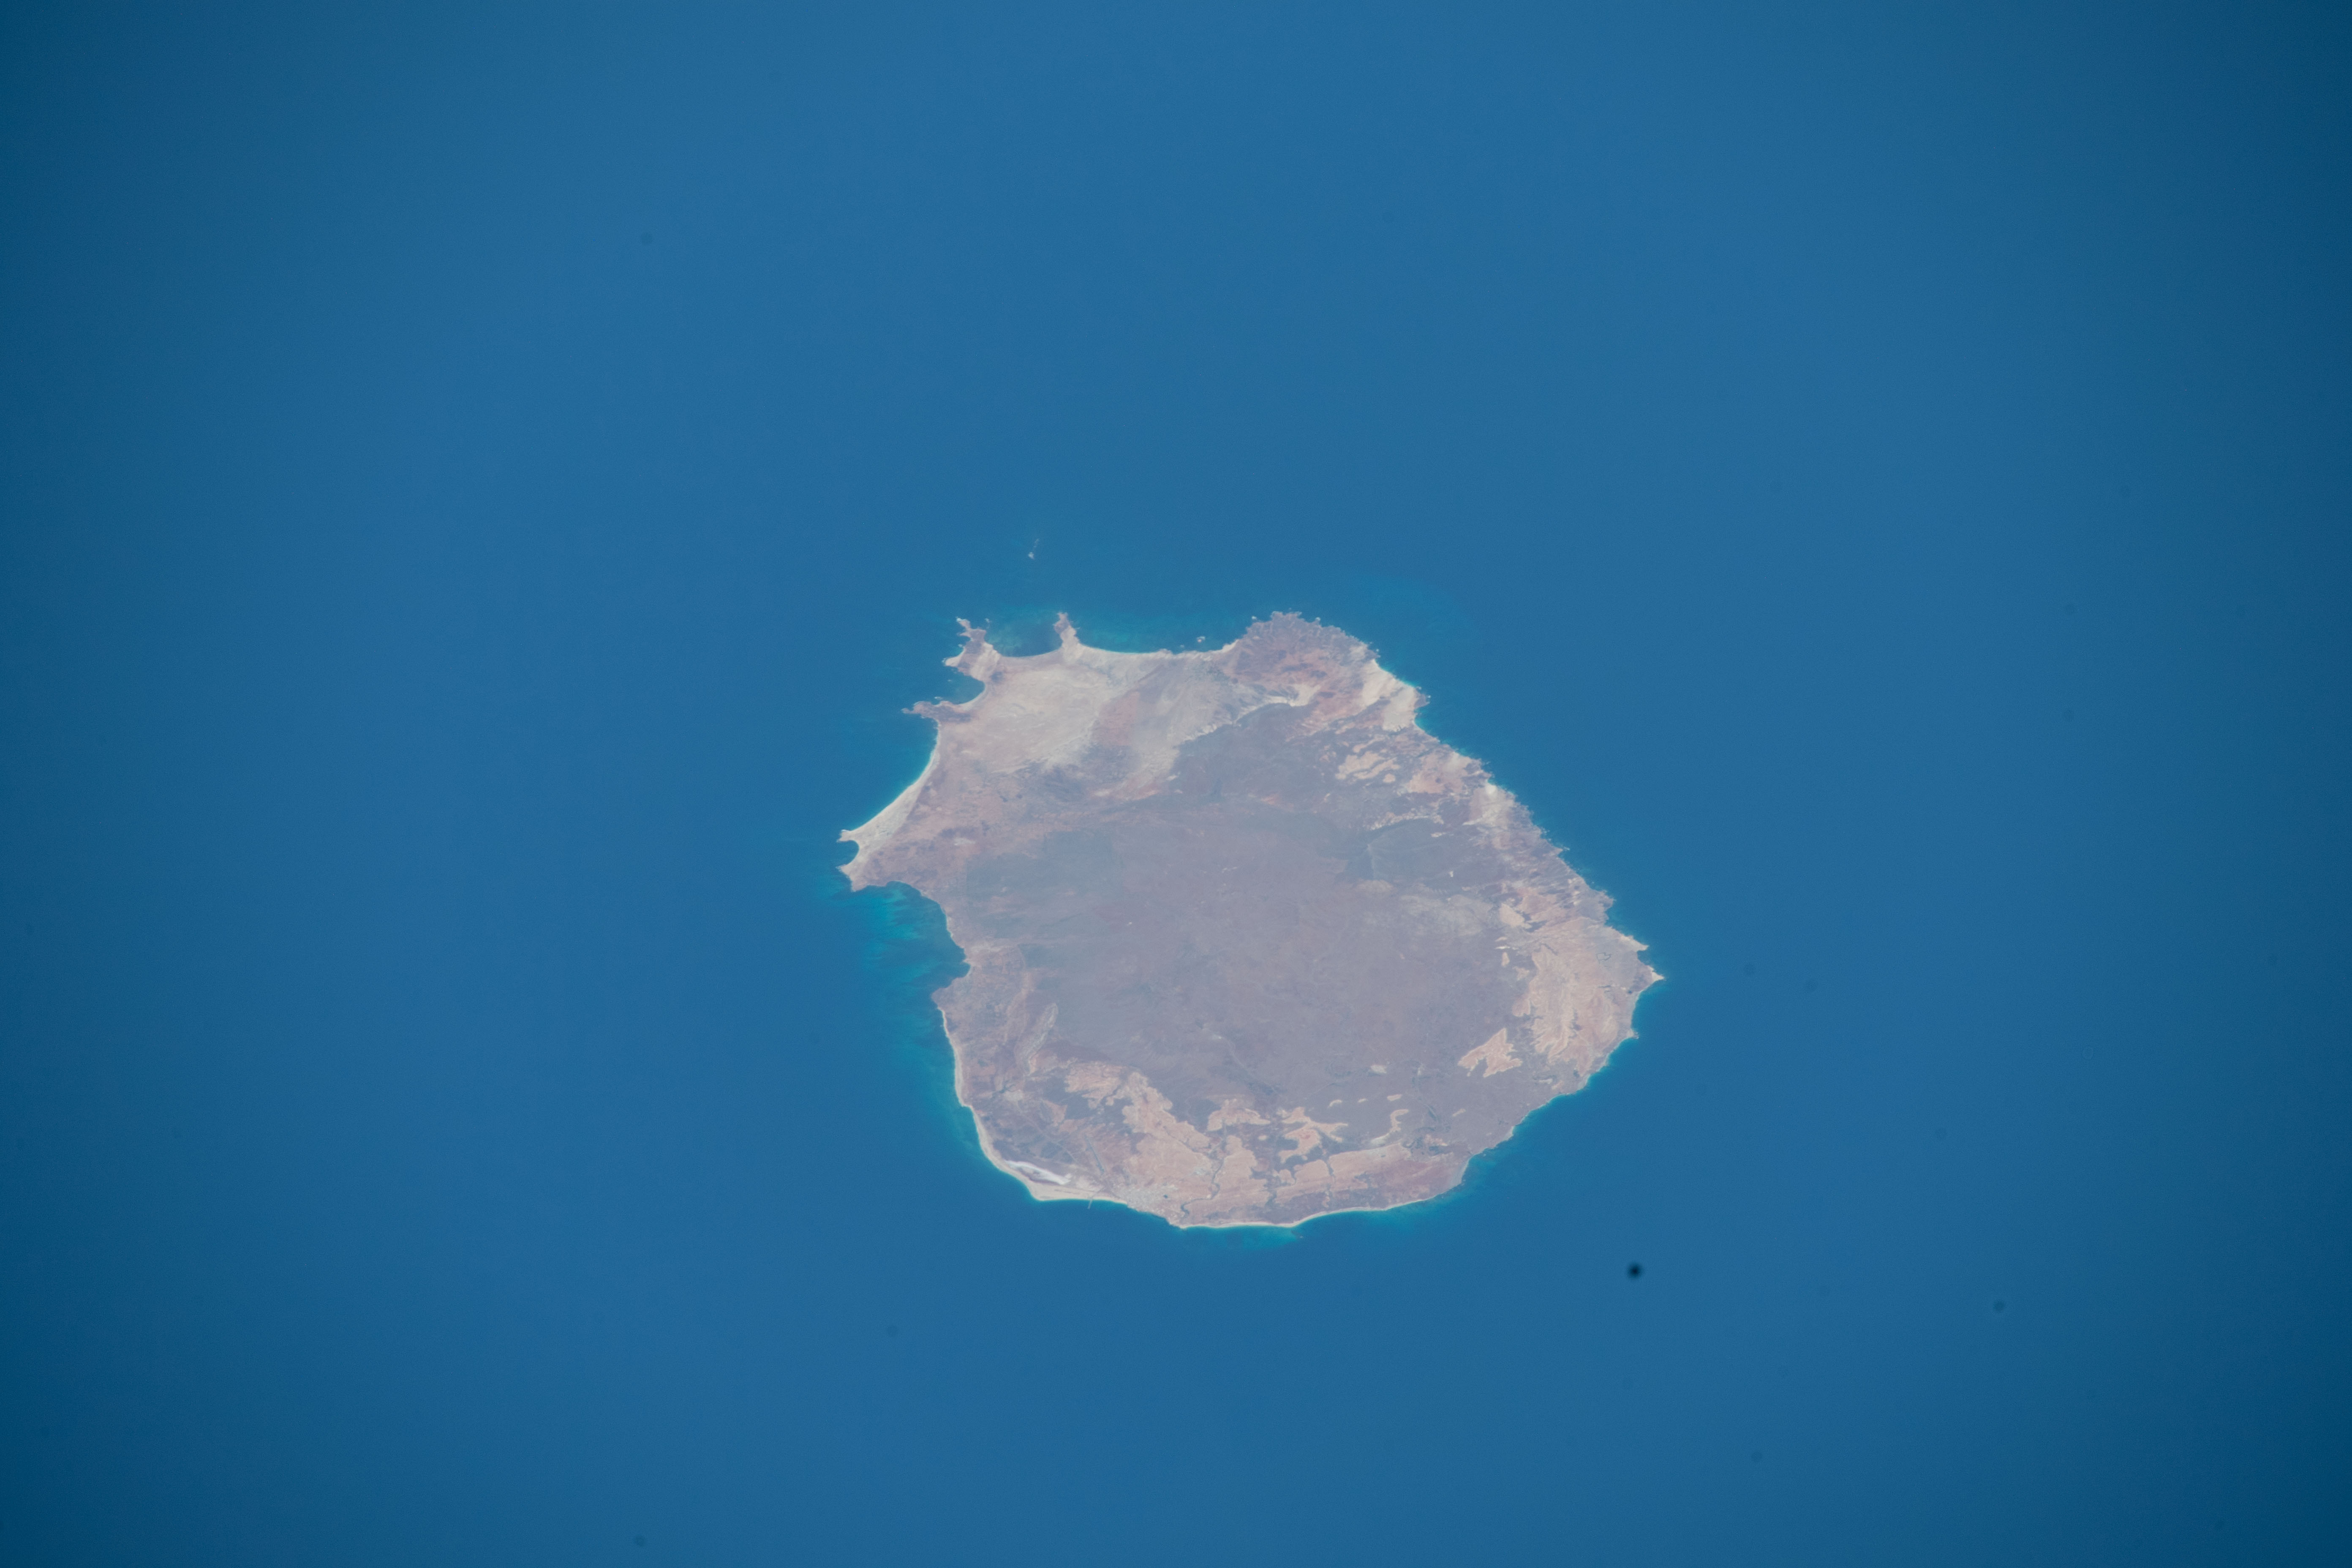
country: CAPE VERDE ISLANDS
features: MONTE PENOSO, MAIO AIRPORT, CAPE VERDE SEAMOUNT
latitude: 15.3
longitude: -23.2
